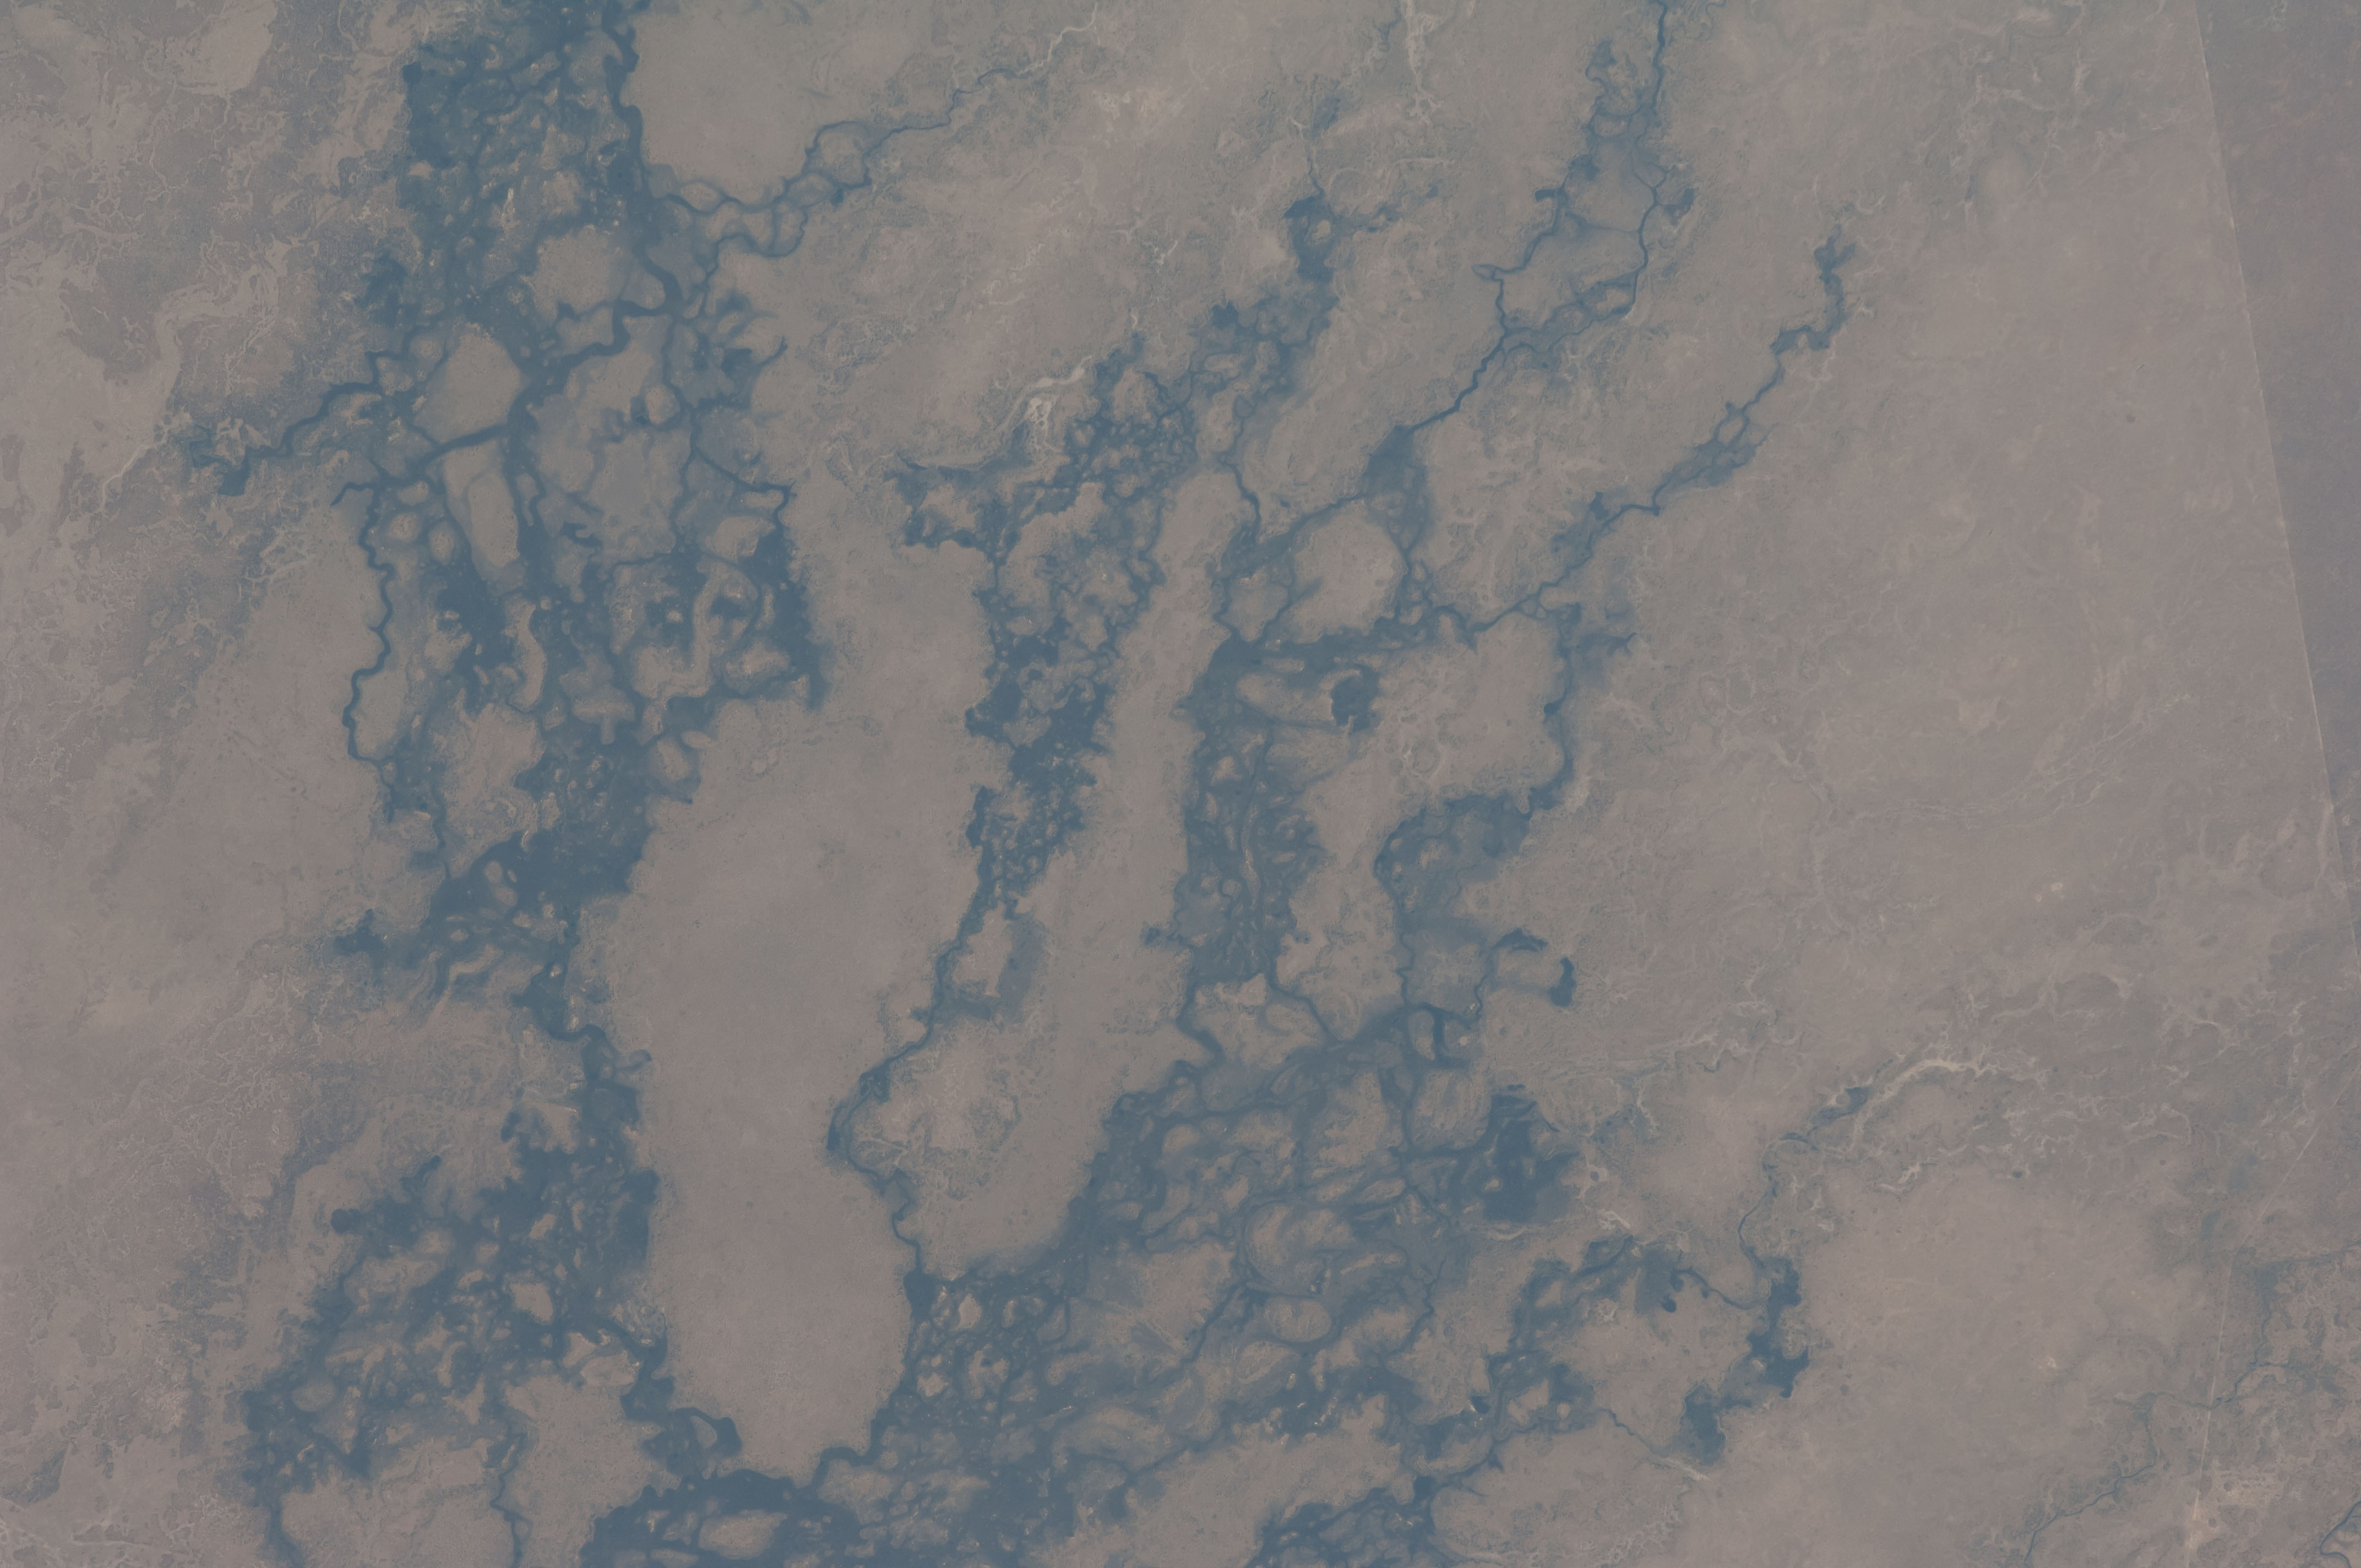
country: BOTSWANA
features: OKAVANGO DELTA
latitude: -19.7
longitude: 22.6
